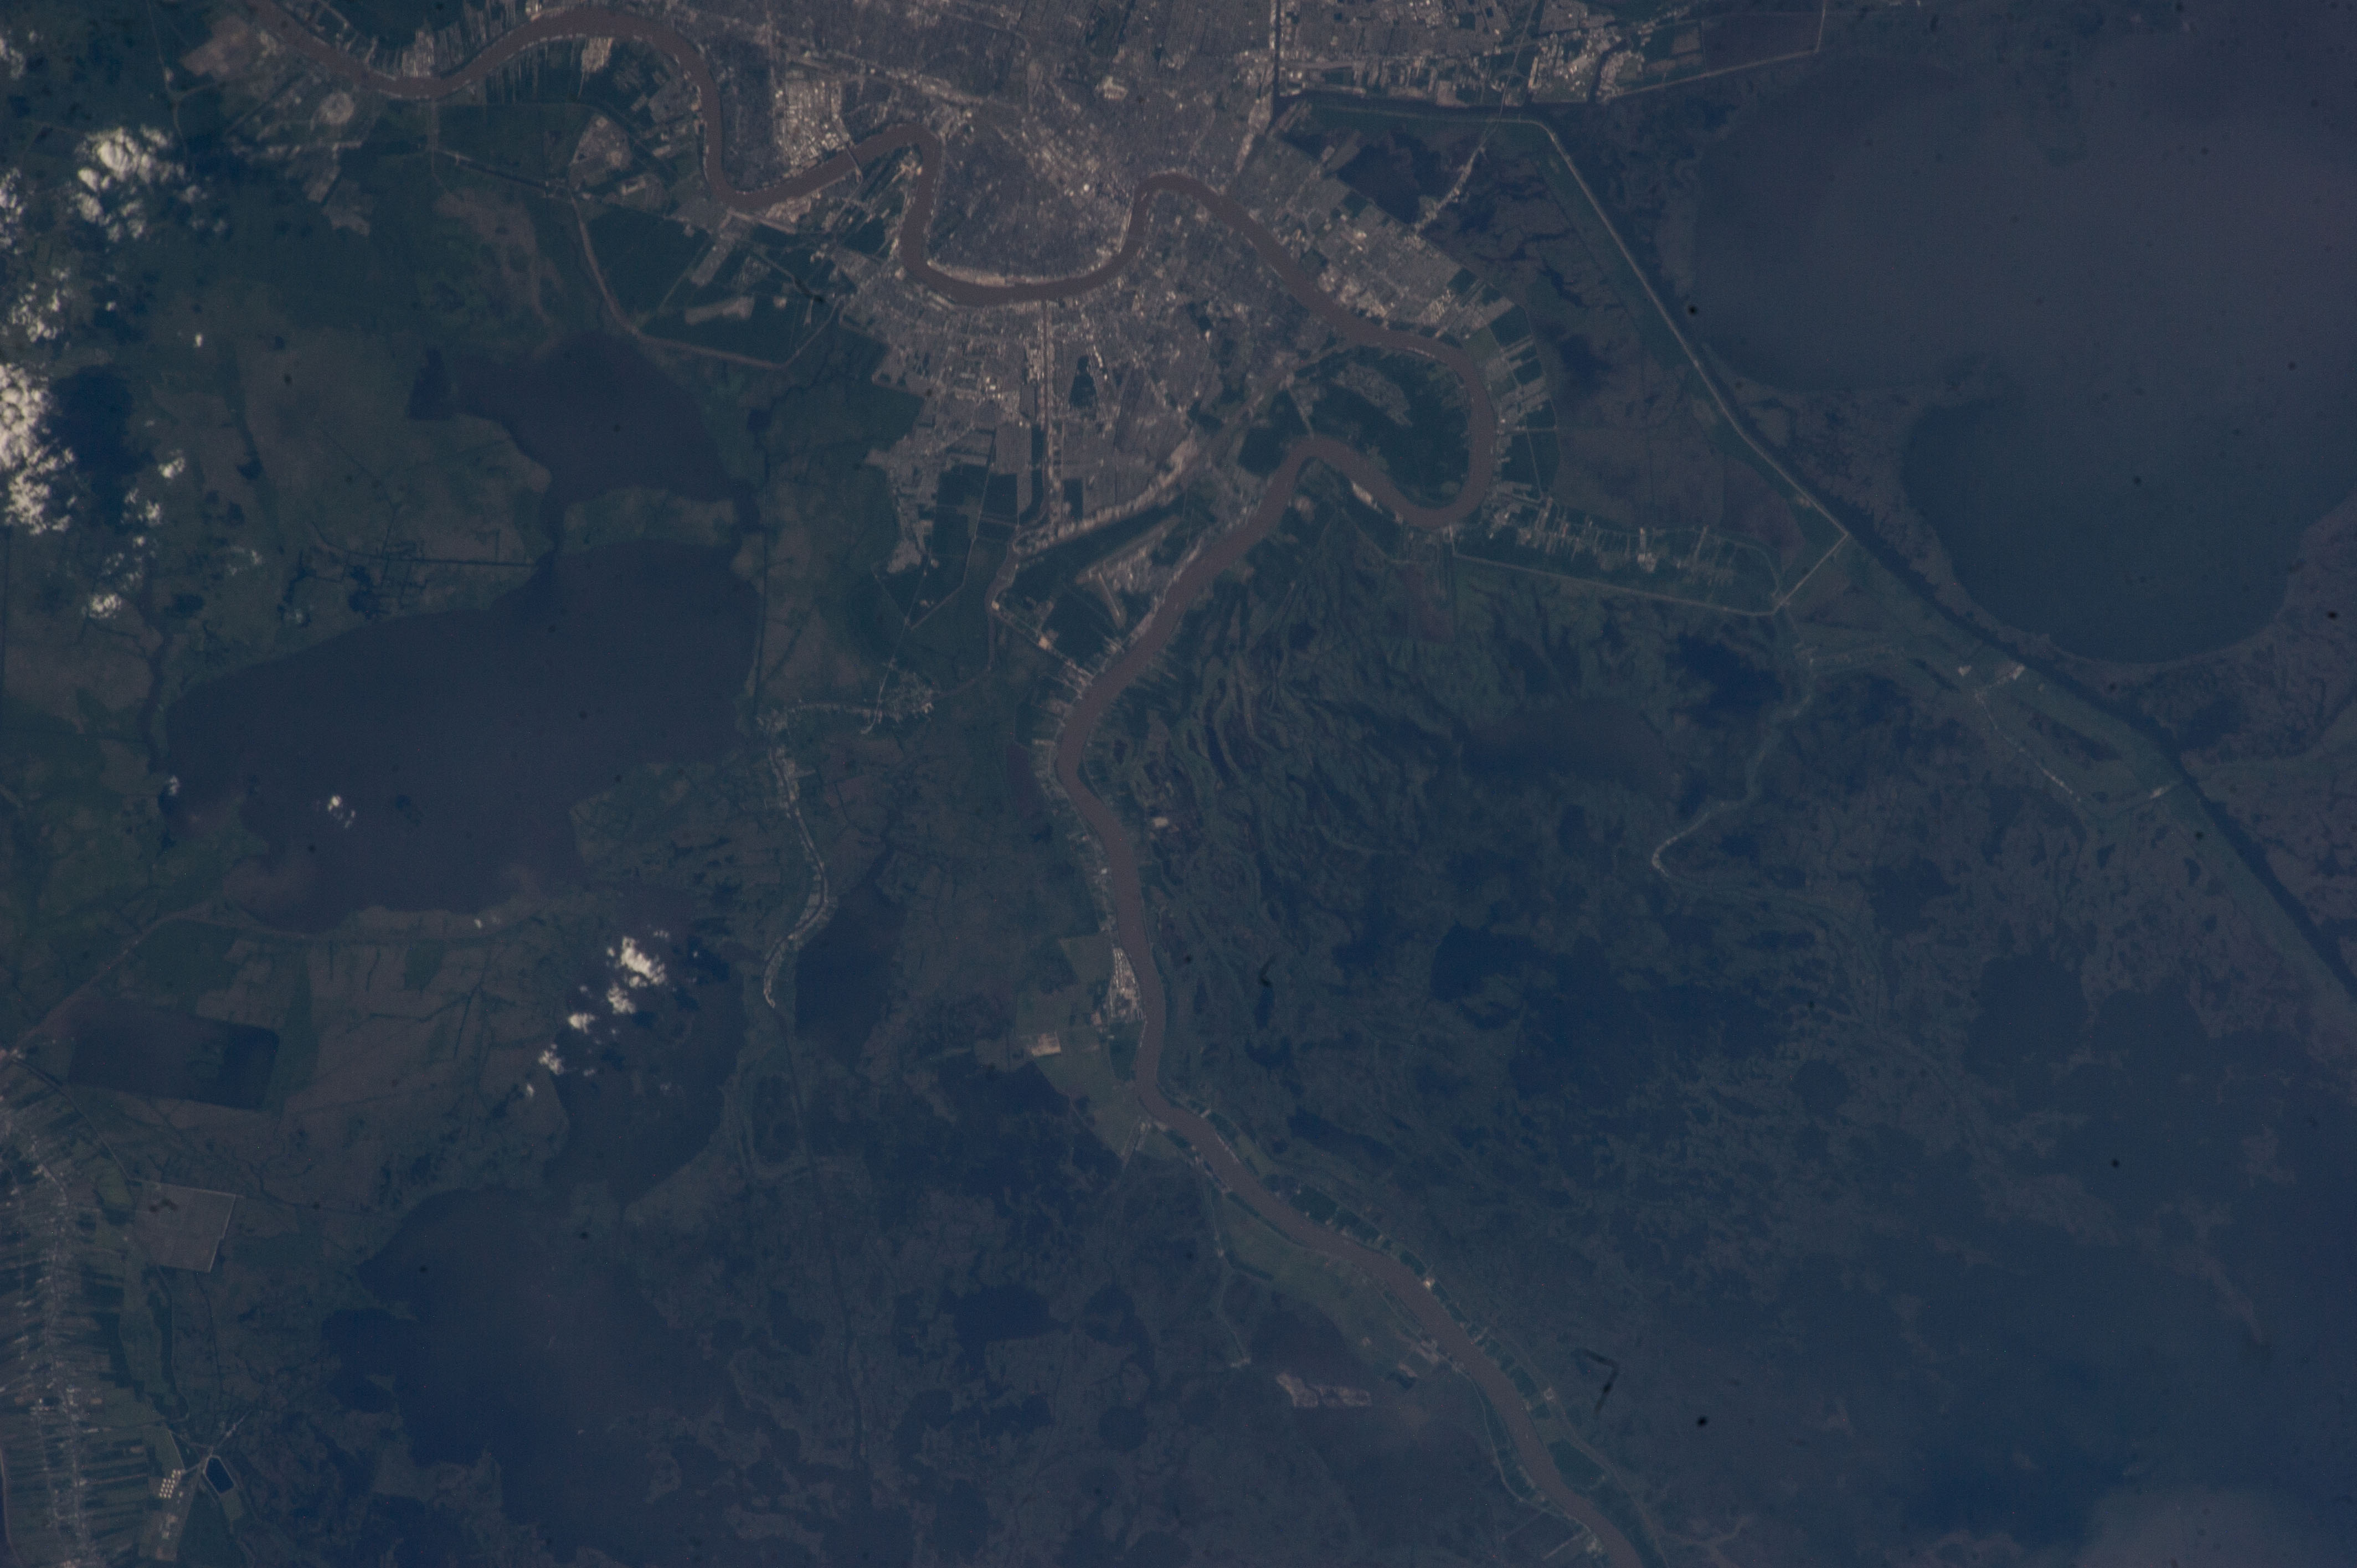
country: USA-LOUISIANA
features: NEW ORLEANS, LAKE BORGNE, GRETNA, ST ROSE, LAKE SALVADOR, COASTLINE, SALVADOR WILDLIFE MANAGEMENT AREA, JEAN LAFITTE NATIONAL HISTORIAL ARK AND PRESERVE
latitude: 29.8
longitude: -90.0
